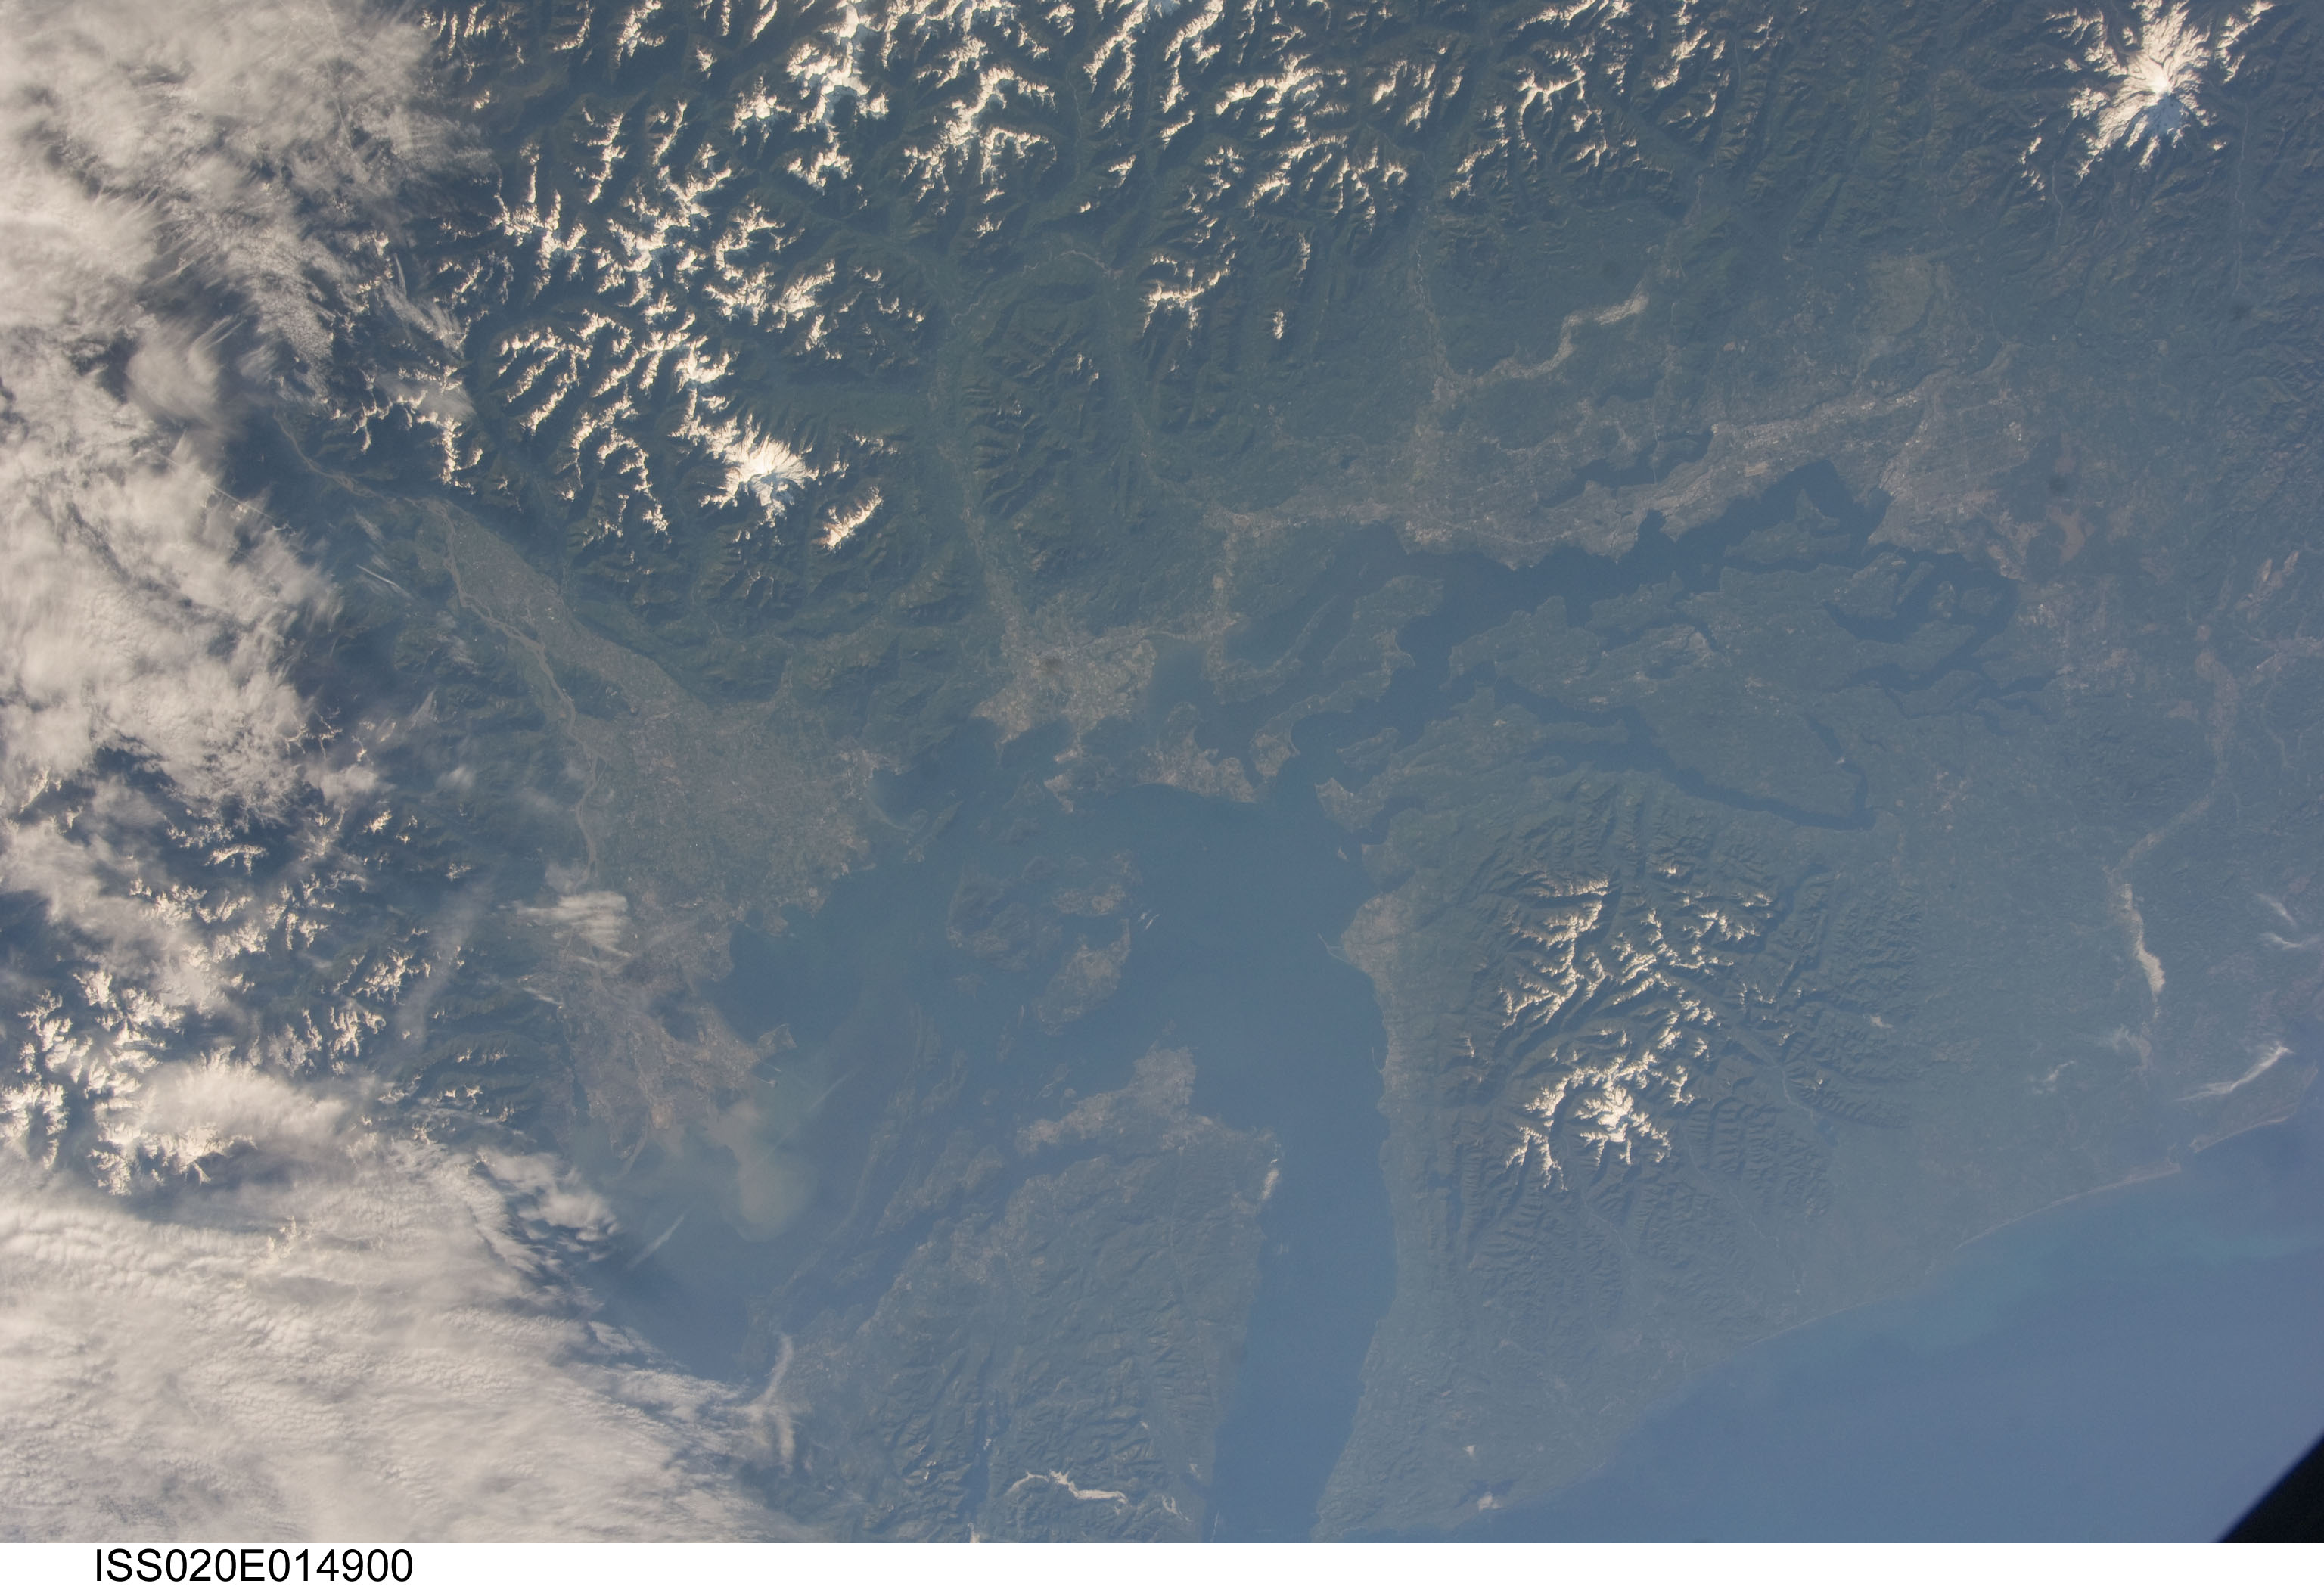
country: USA-WASHINGTON
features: PUGET SOUND,STRAIT OF JUAN DE FUCA,VICTORIA,LOPEZ ISLAND,SAANICH,OLYMPIC NATIONAL FOREST,SALISH SEA,TACOMA,ORCAS ISLAND,WASHINGTON,STRAIT OF GEORGIA; SEATTLE,SAN JUAN ISLAND,VASHON ISLAND,VANCOUVER,SEATTLE
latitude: 48.5
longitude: -122.5
